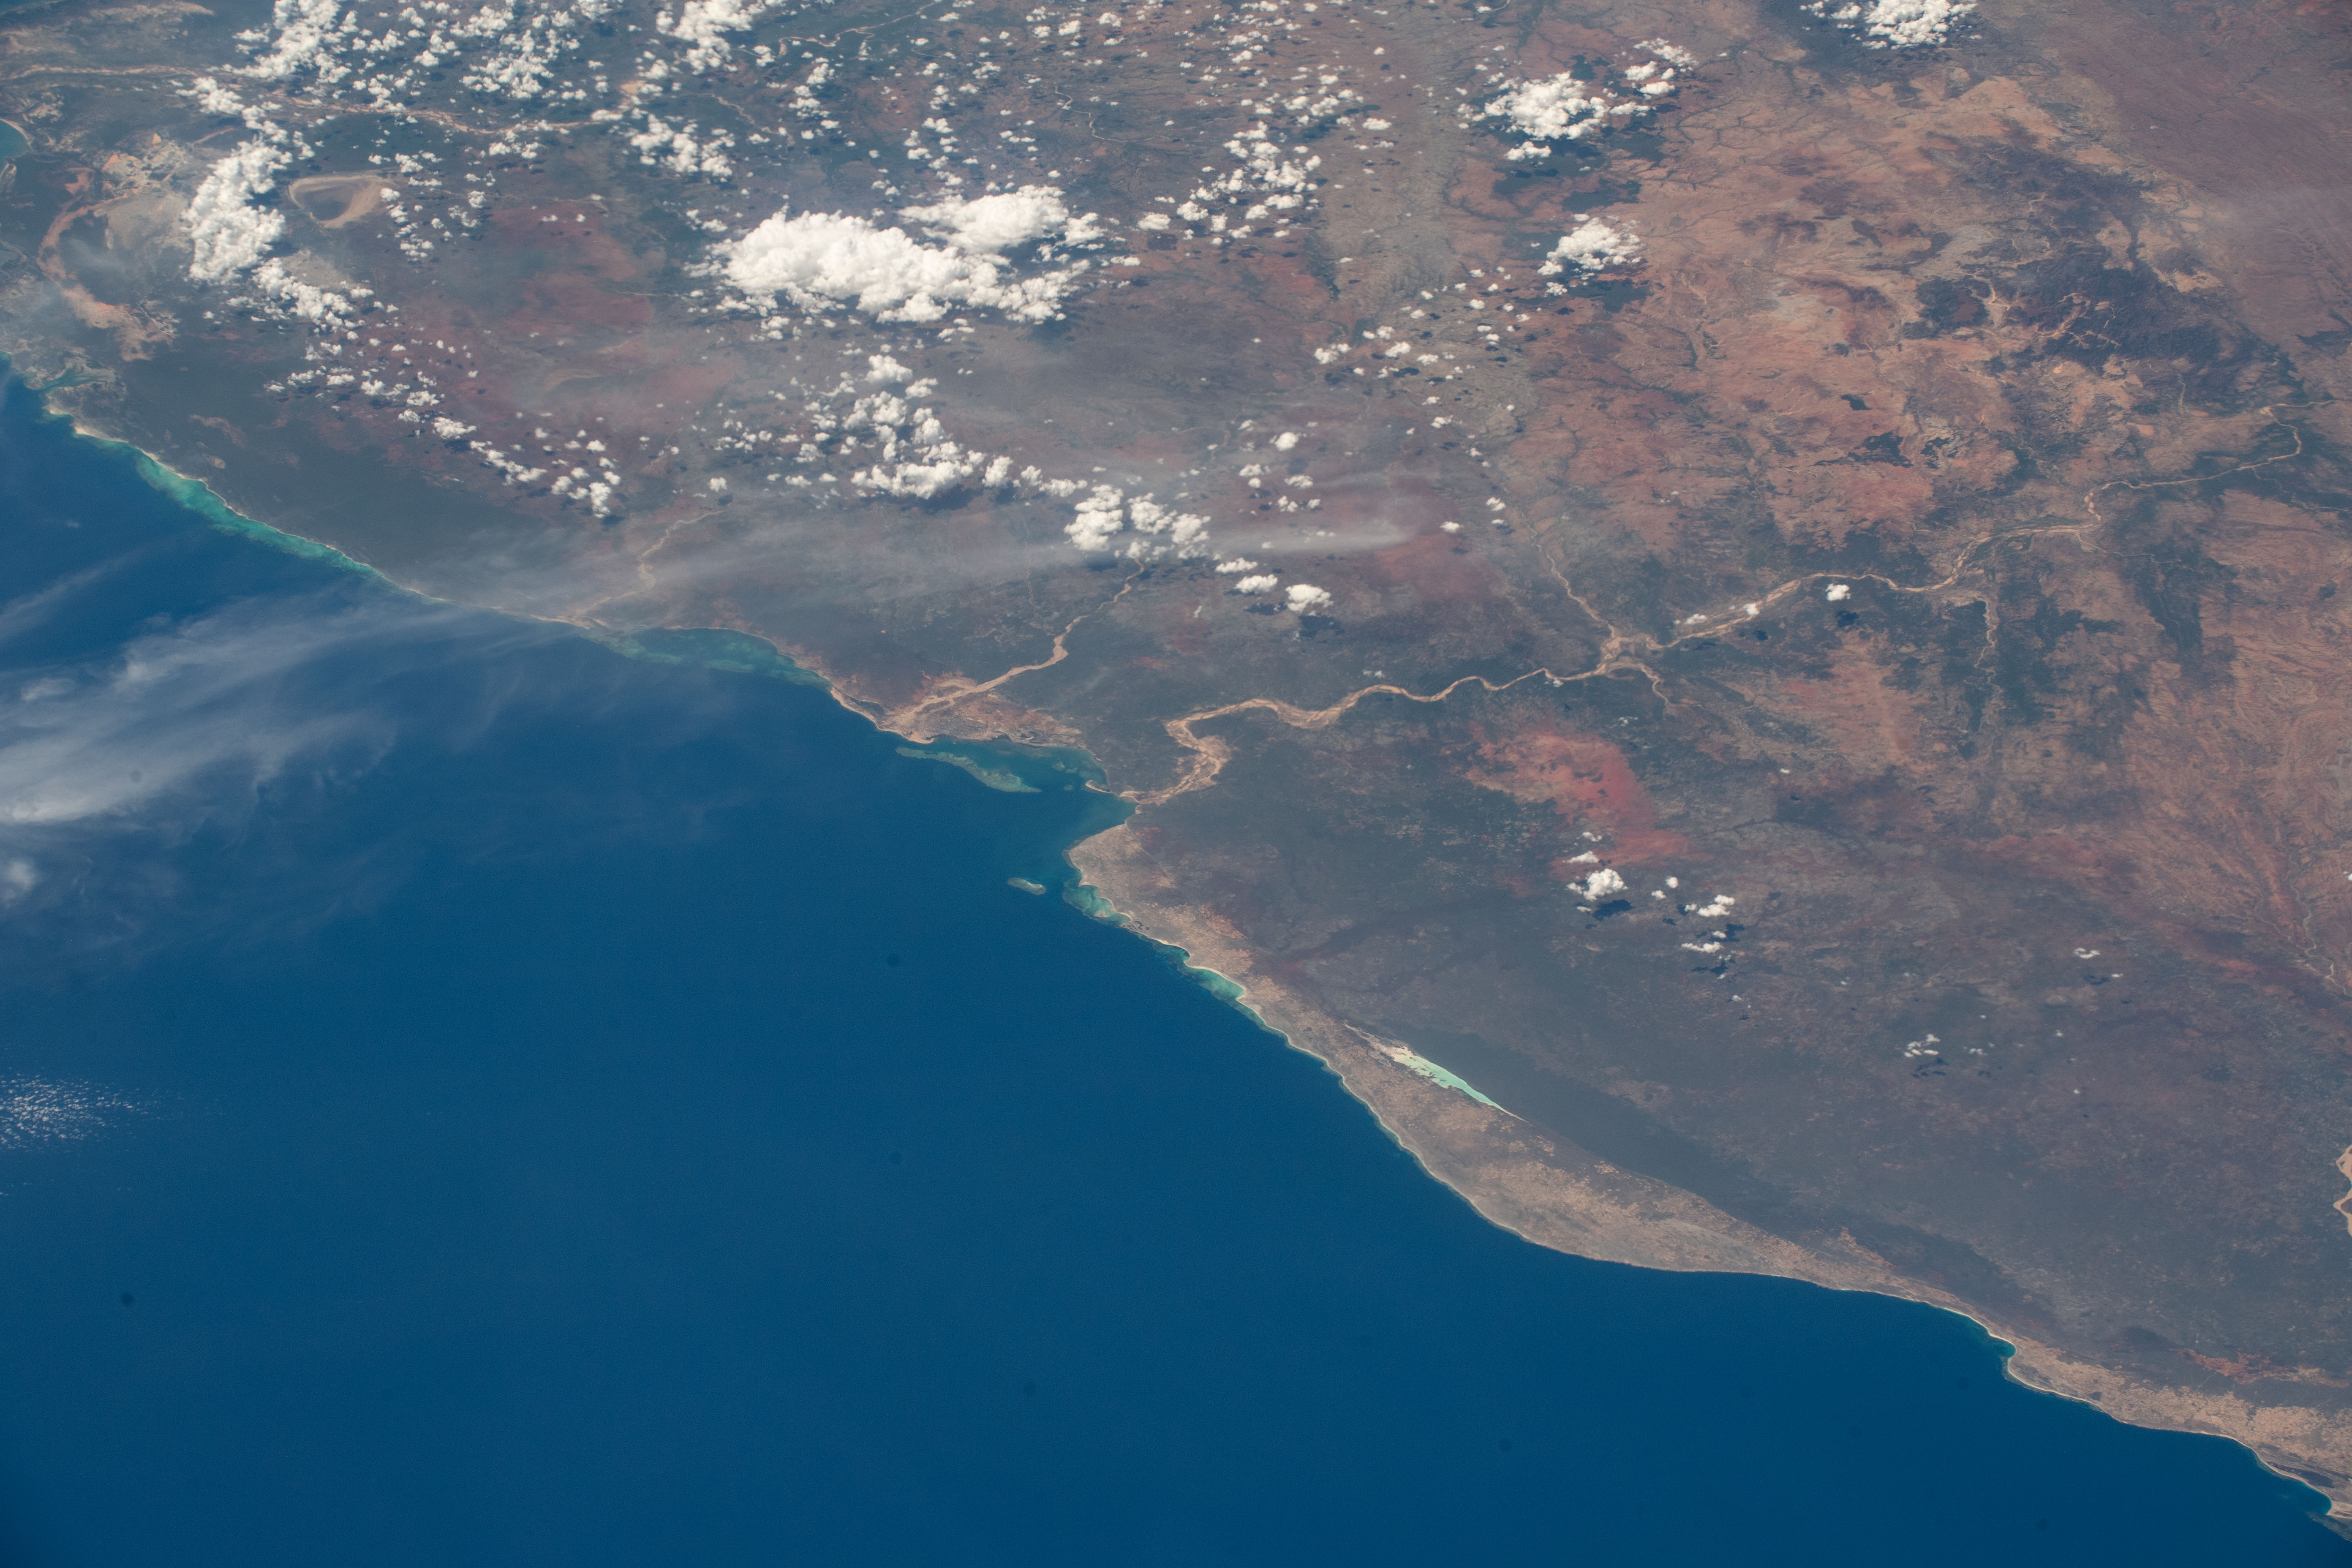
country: MADAGASCAR
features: F.TSAMANAMPETSOTSA LAKE, TSIMANAMPETSOTSA NATURE RESERVE, FIHERENANA RIVER, ONILAHY RIVER
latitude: -23.5
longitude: 43.9
